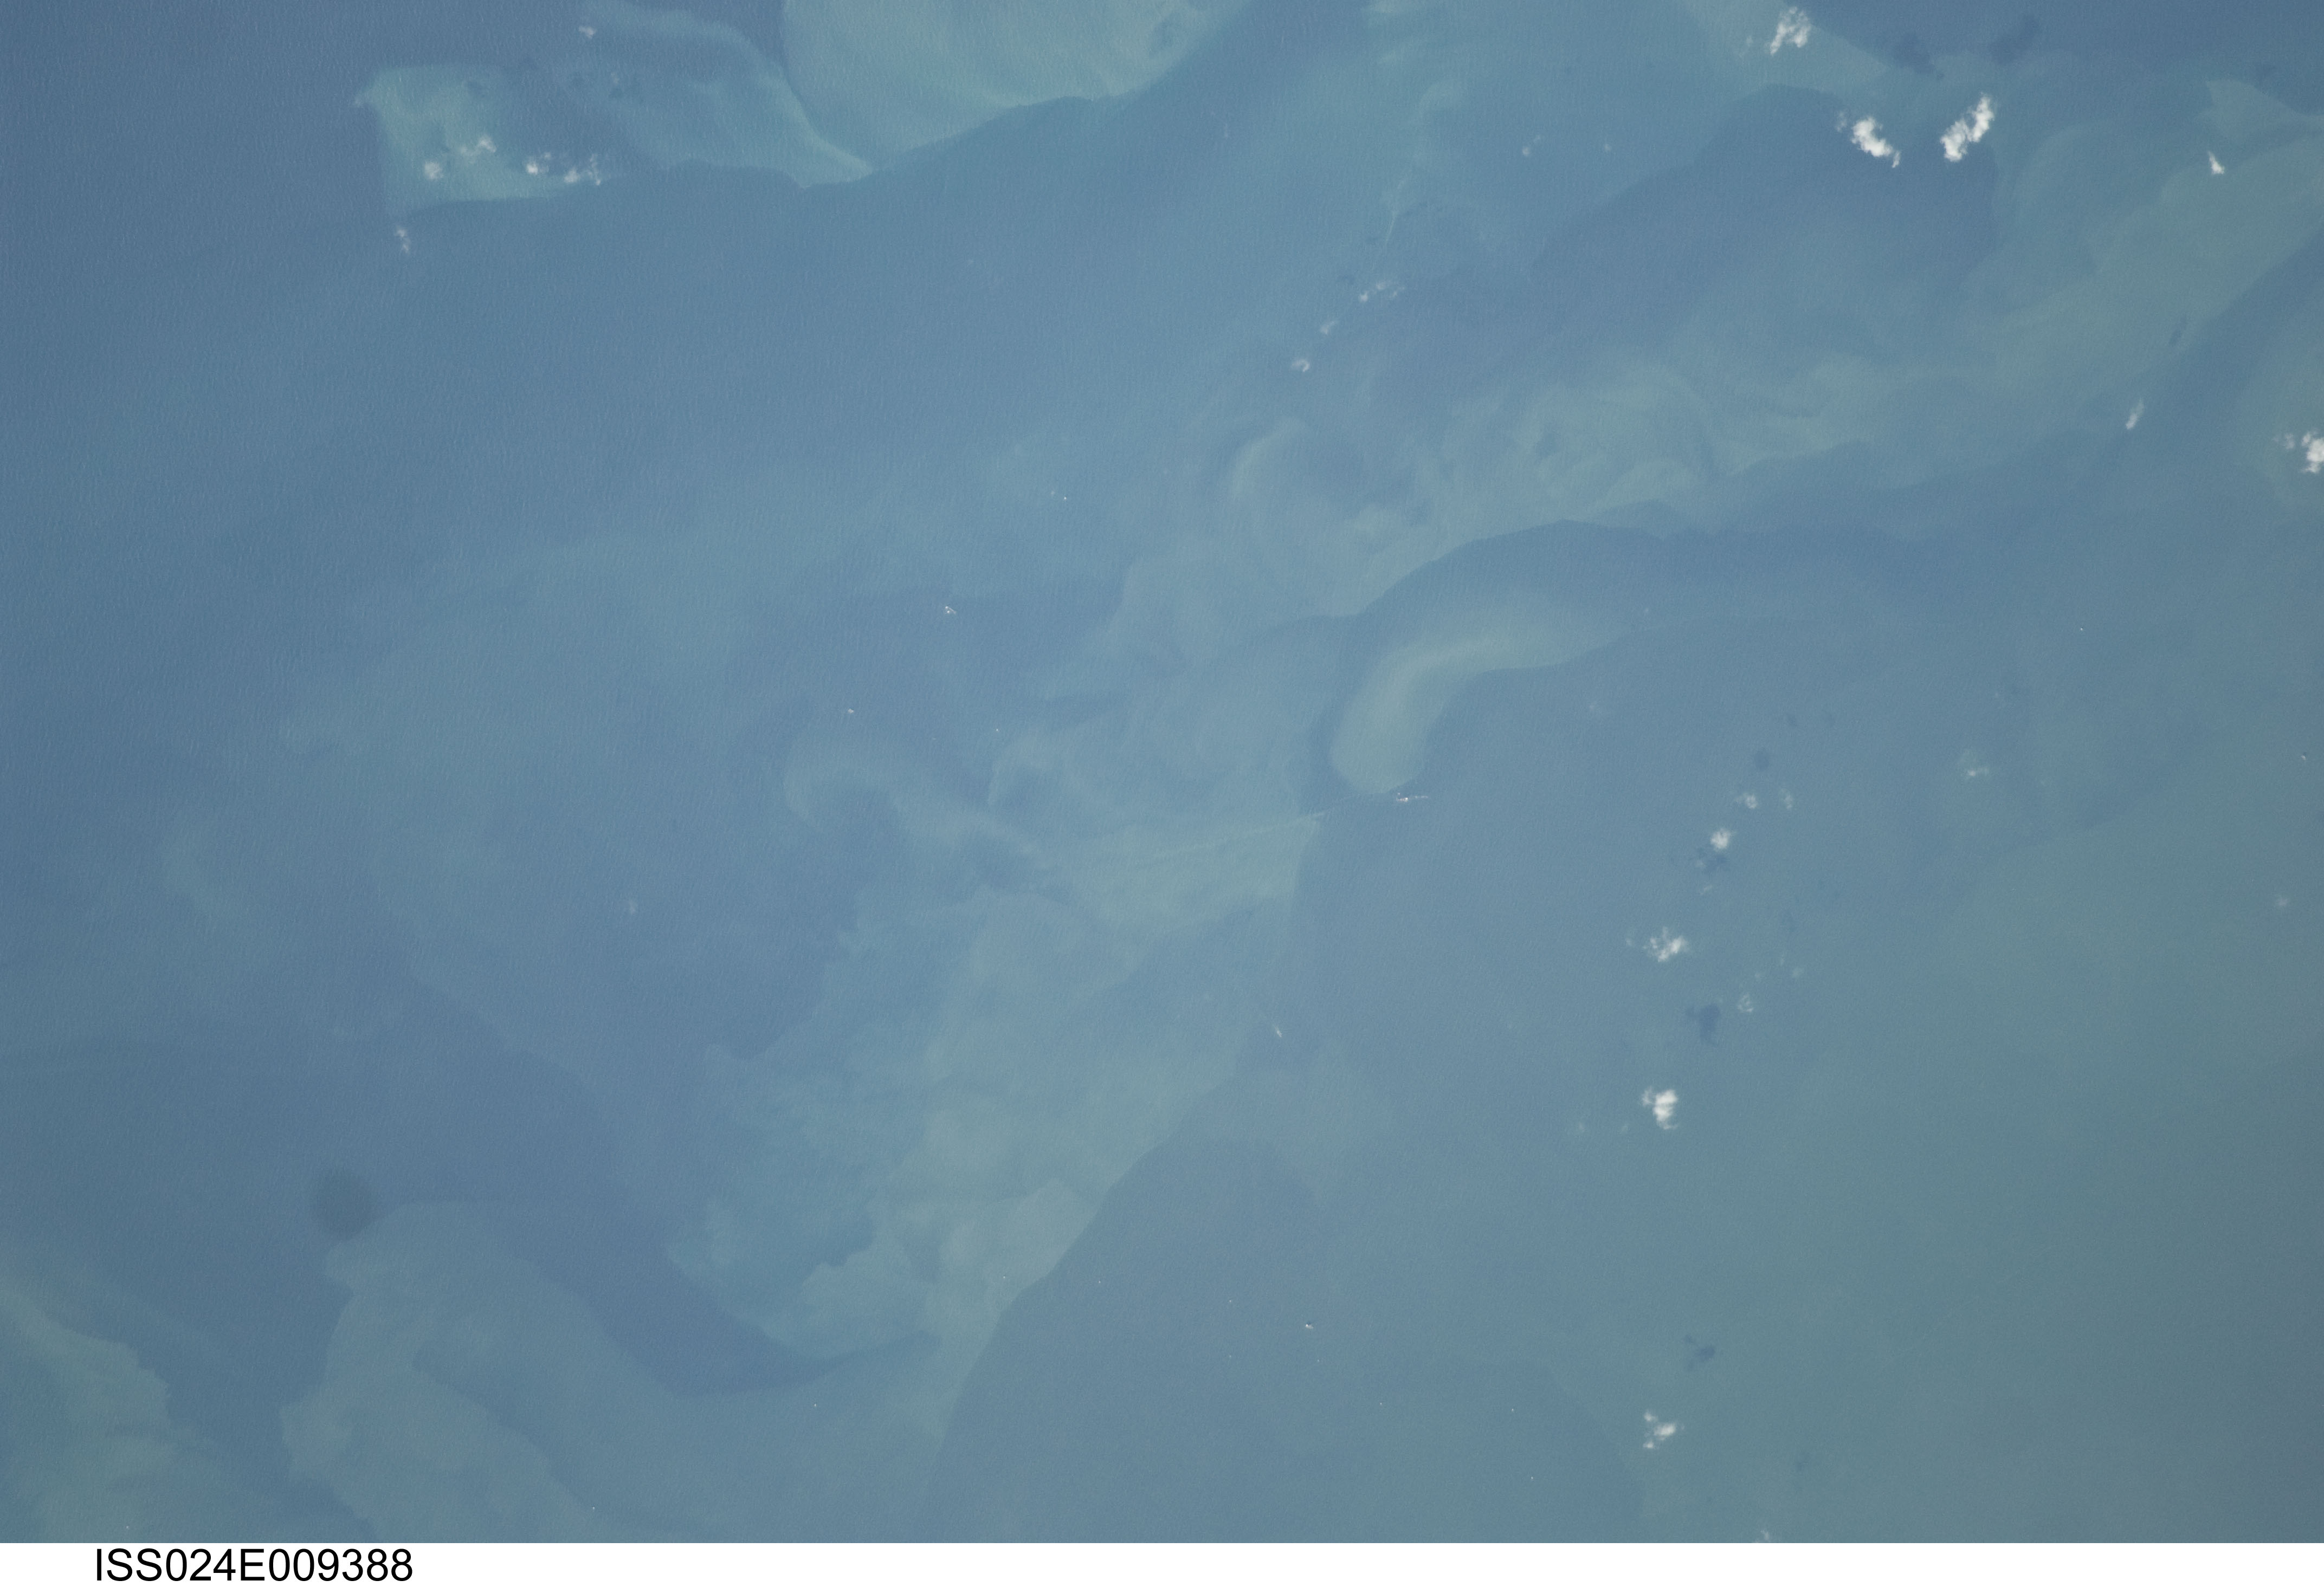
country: GULF OF MEXICO
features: SEA SURFACE, SEDIMENT PLUMES, OIL RIG PLATFORMS, WAVES, SHIP WAKES
